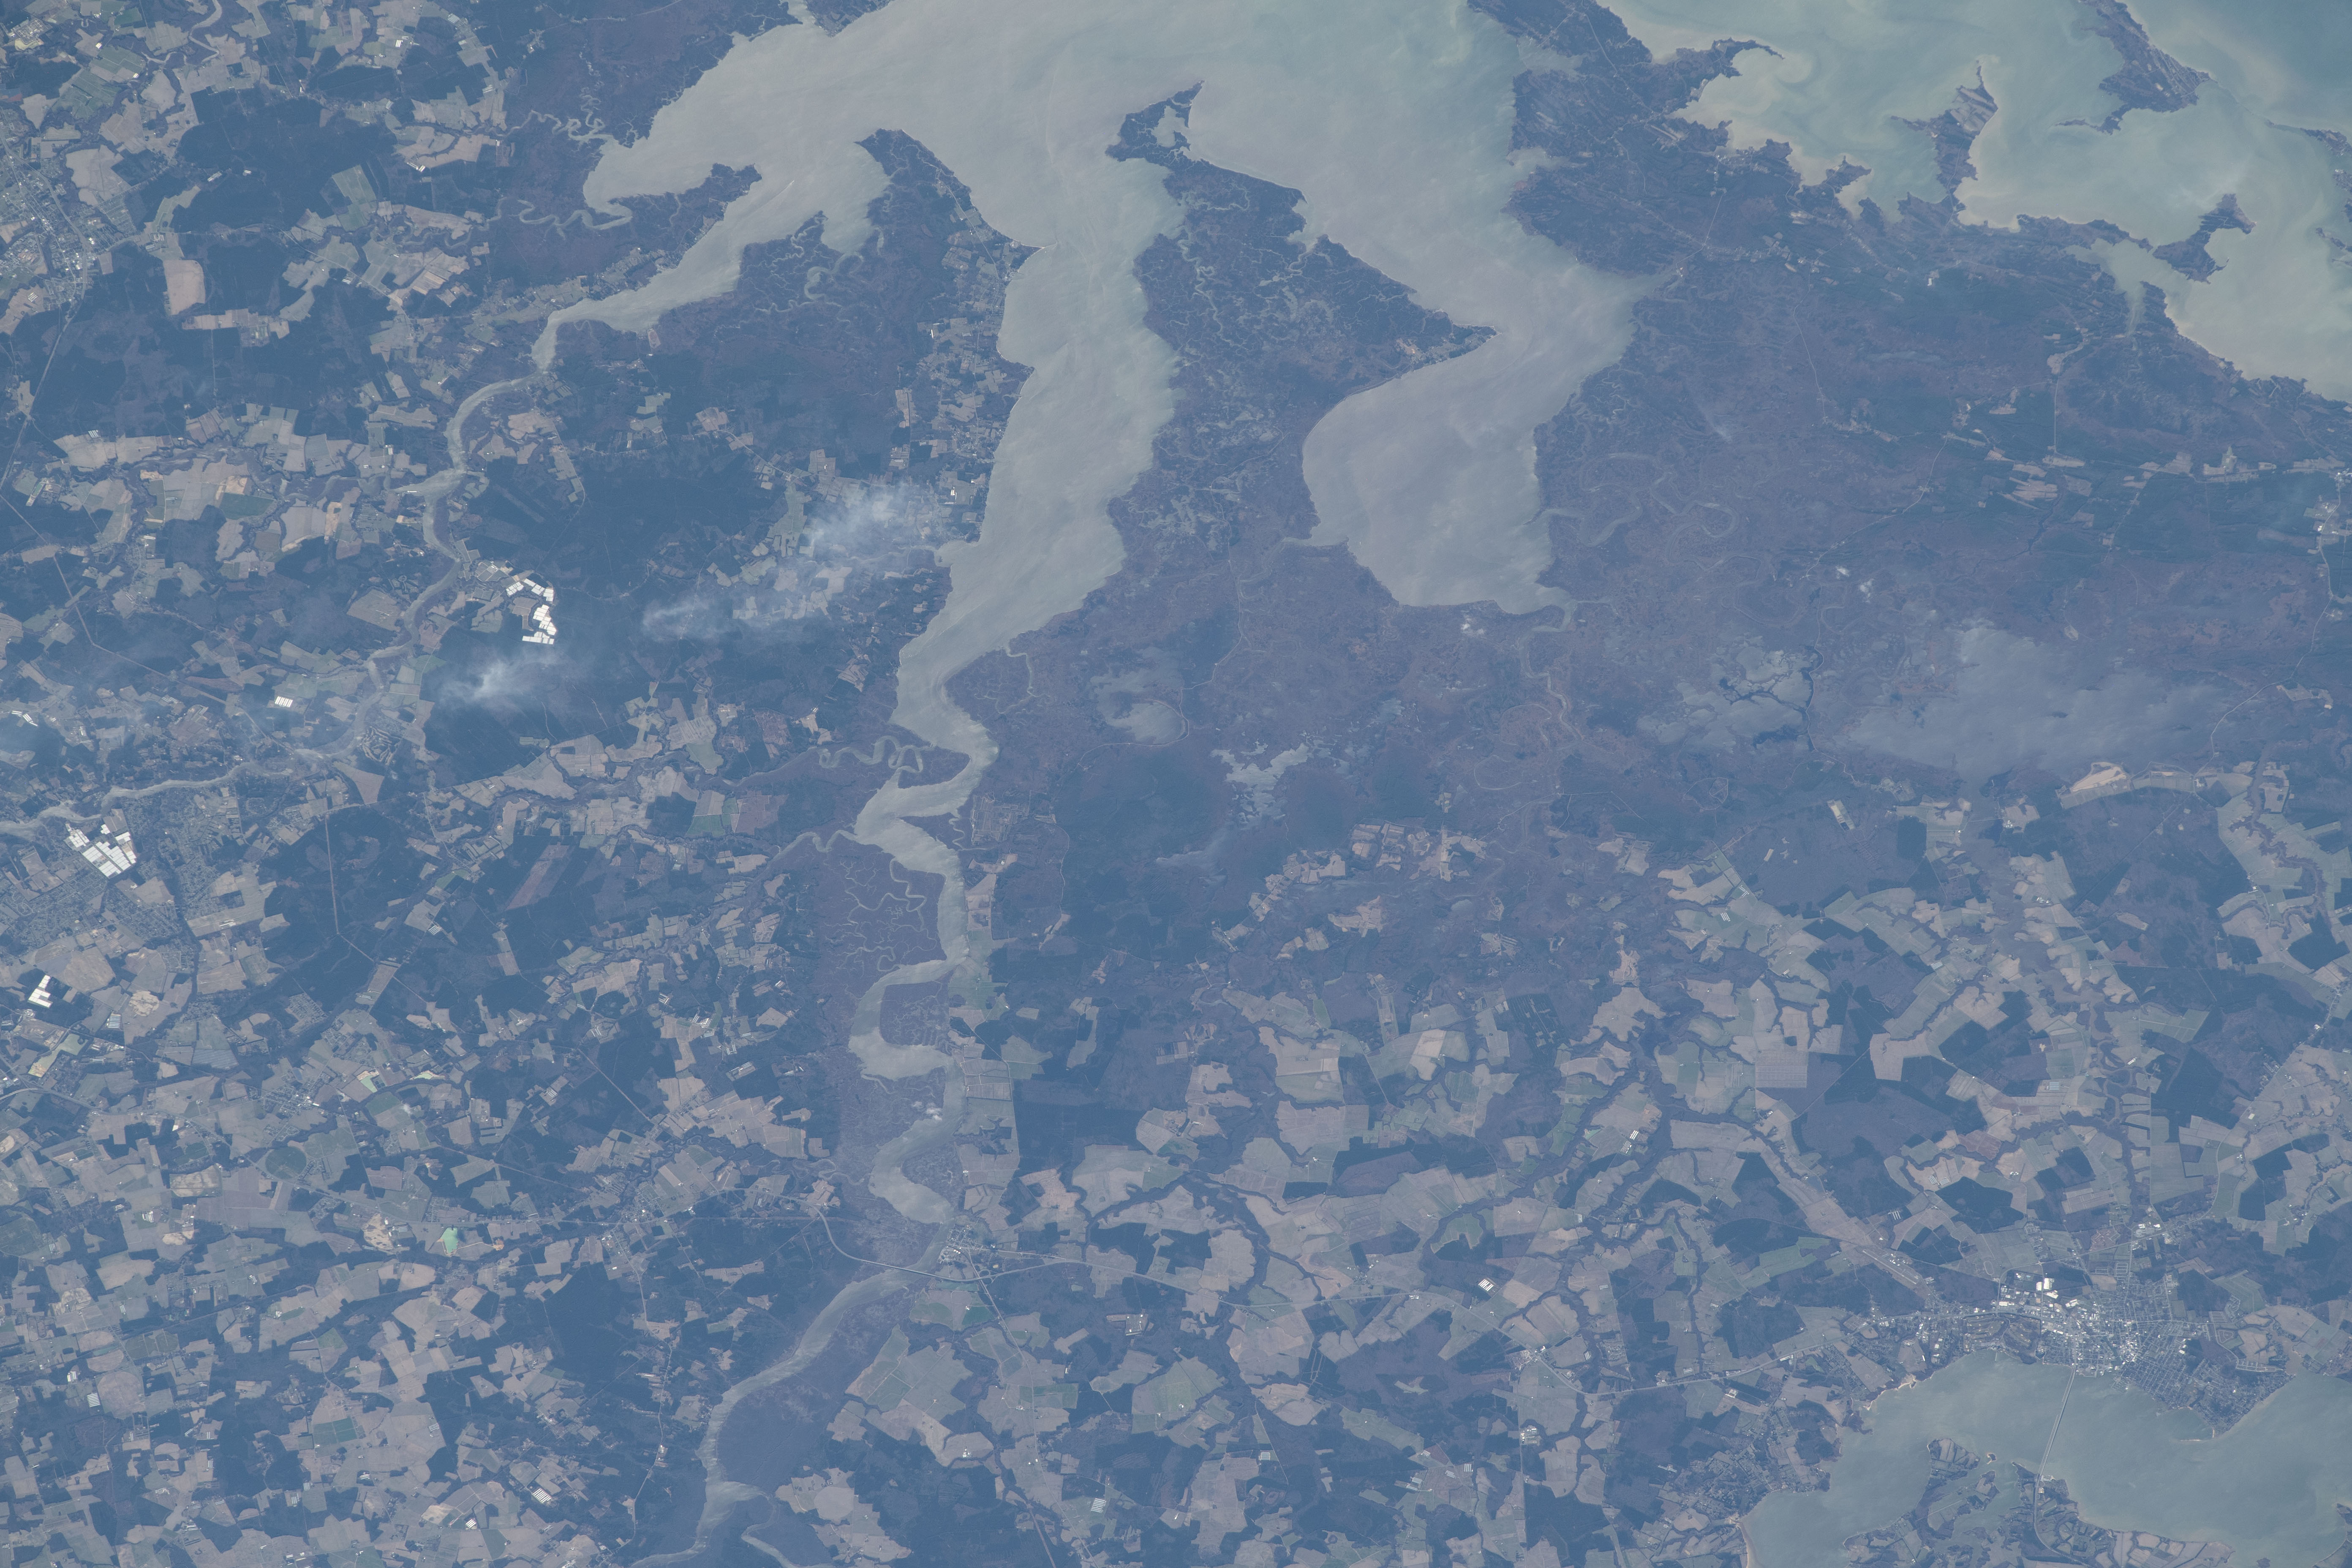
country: USA-MARYLAND
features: NANTICOKE RIVER, FISHING BAY, BLACK WATER NATIONAL WILDLIFE REFUGE
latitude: 38.4
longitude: -75.9
